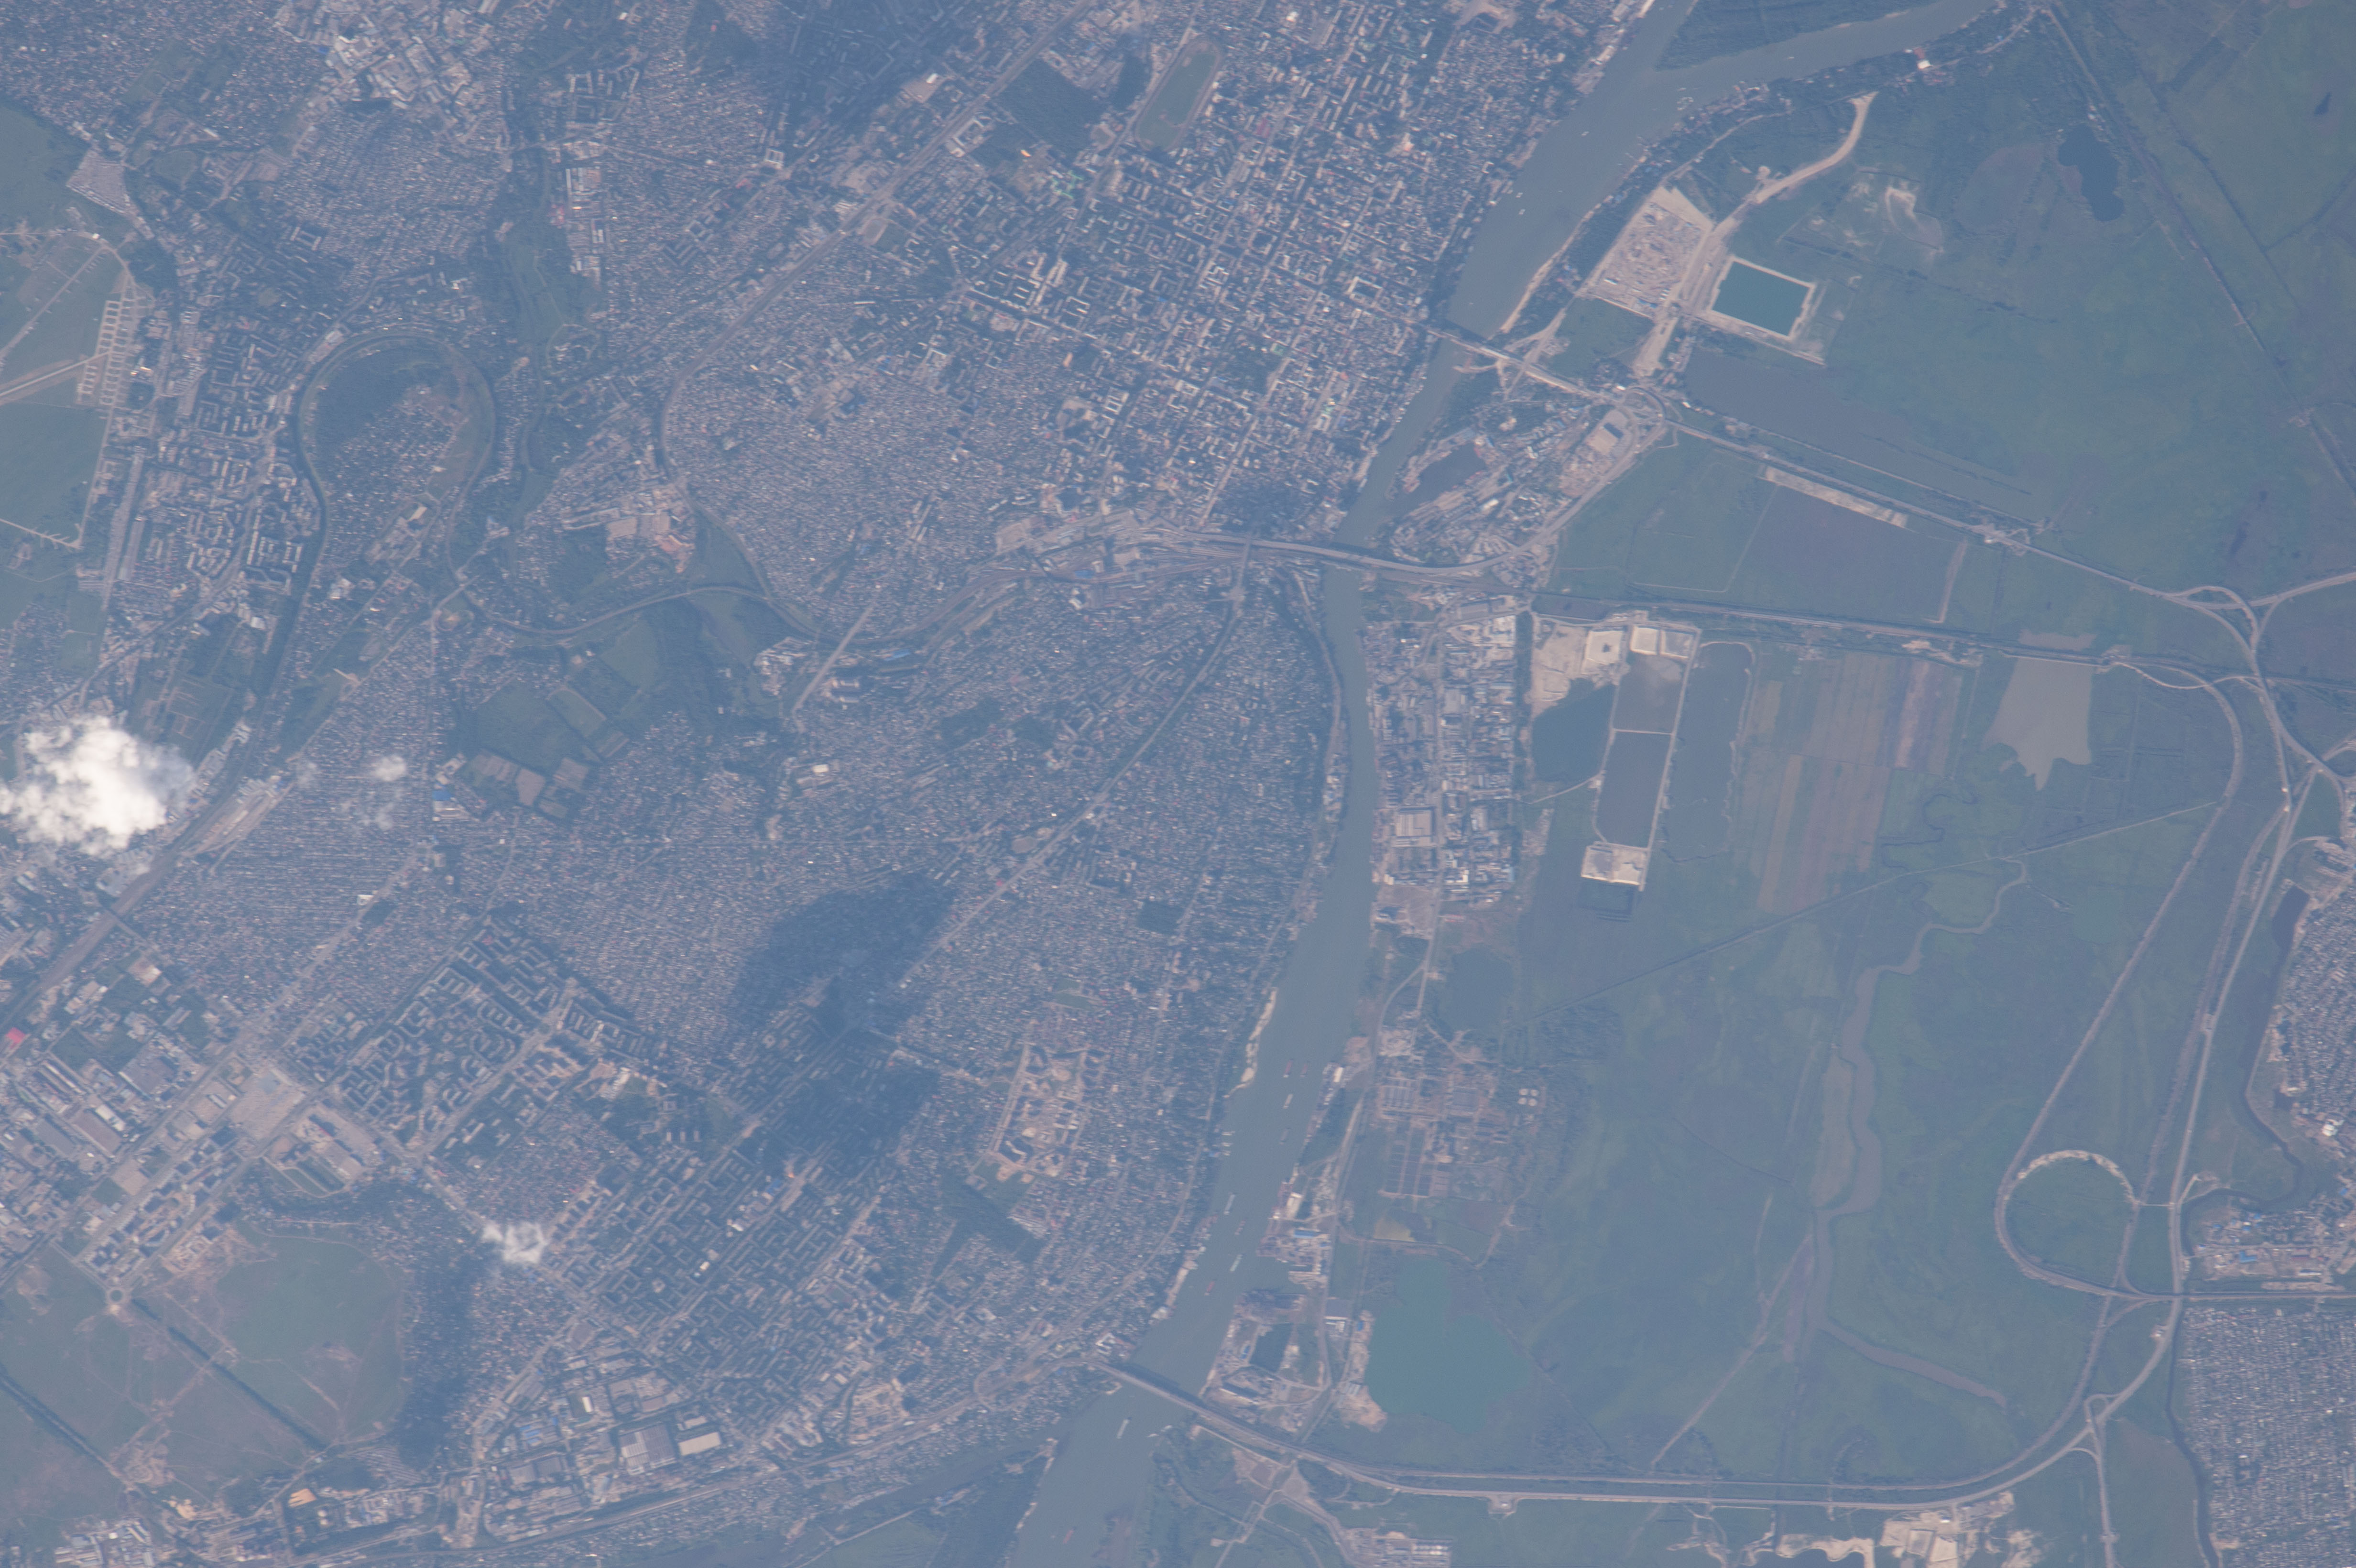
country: RUSSIAN FEDERATION
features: ROSTOV-ON-DON, URBAN AREAS, DON RIVER, BRIDGES, WETLANDS, PONDS, ROADS, AGR.
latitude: 47.2
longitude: 39.7
